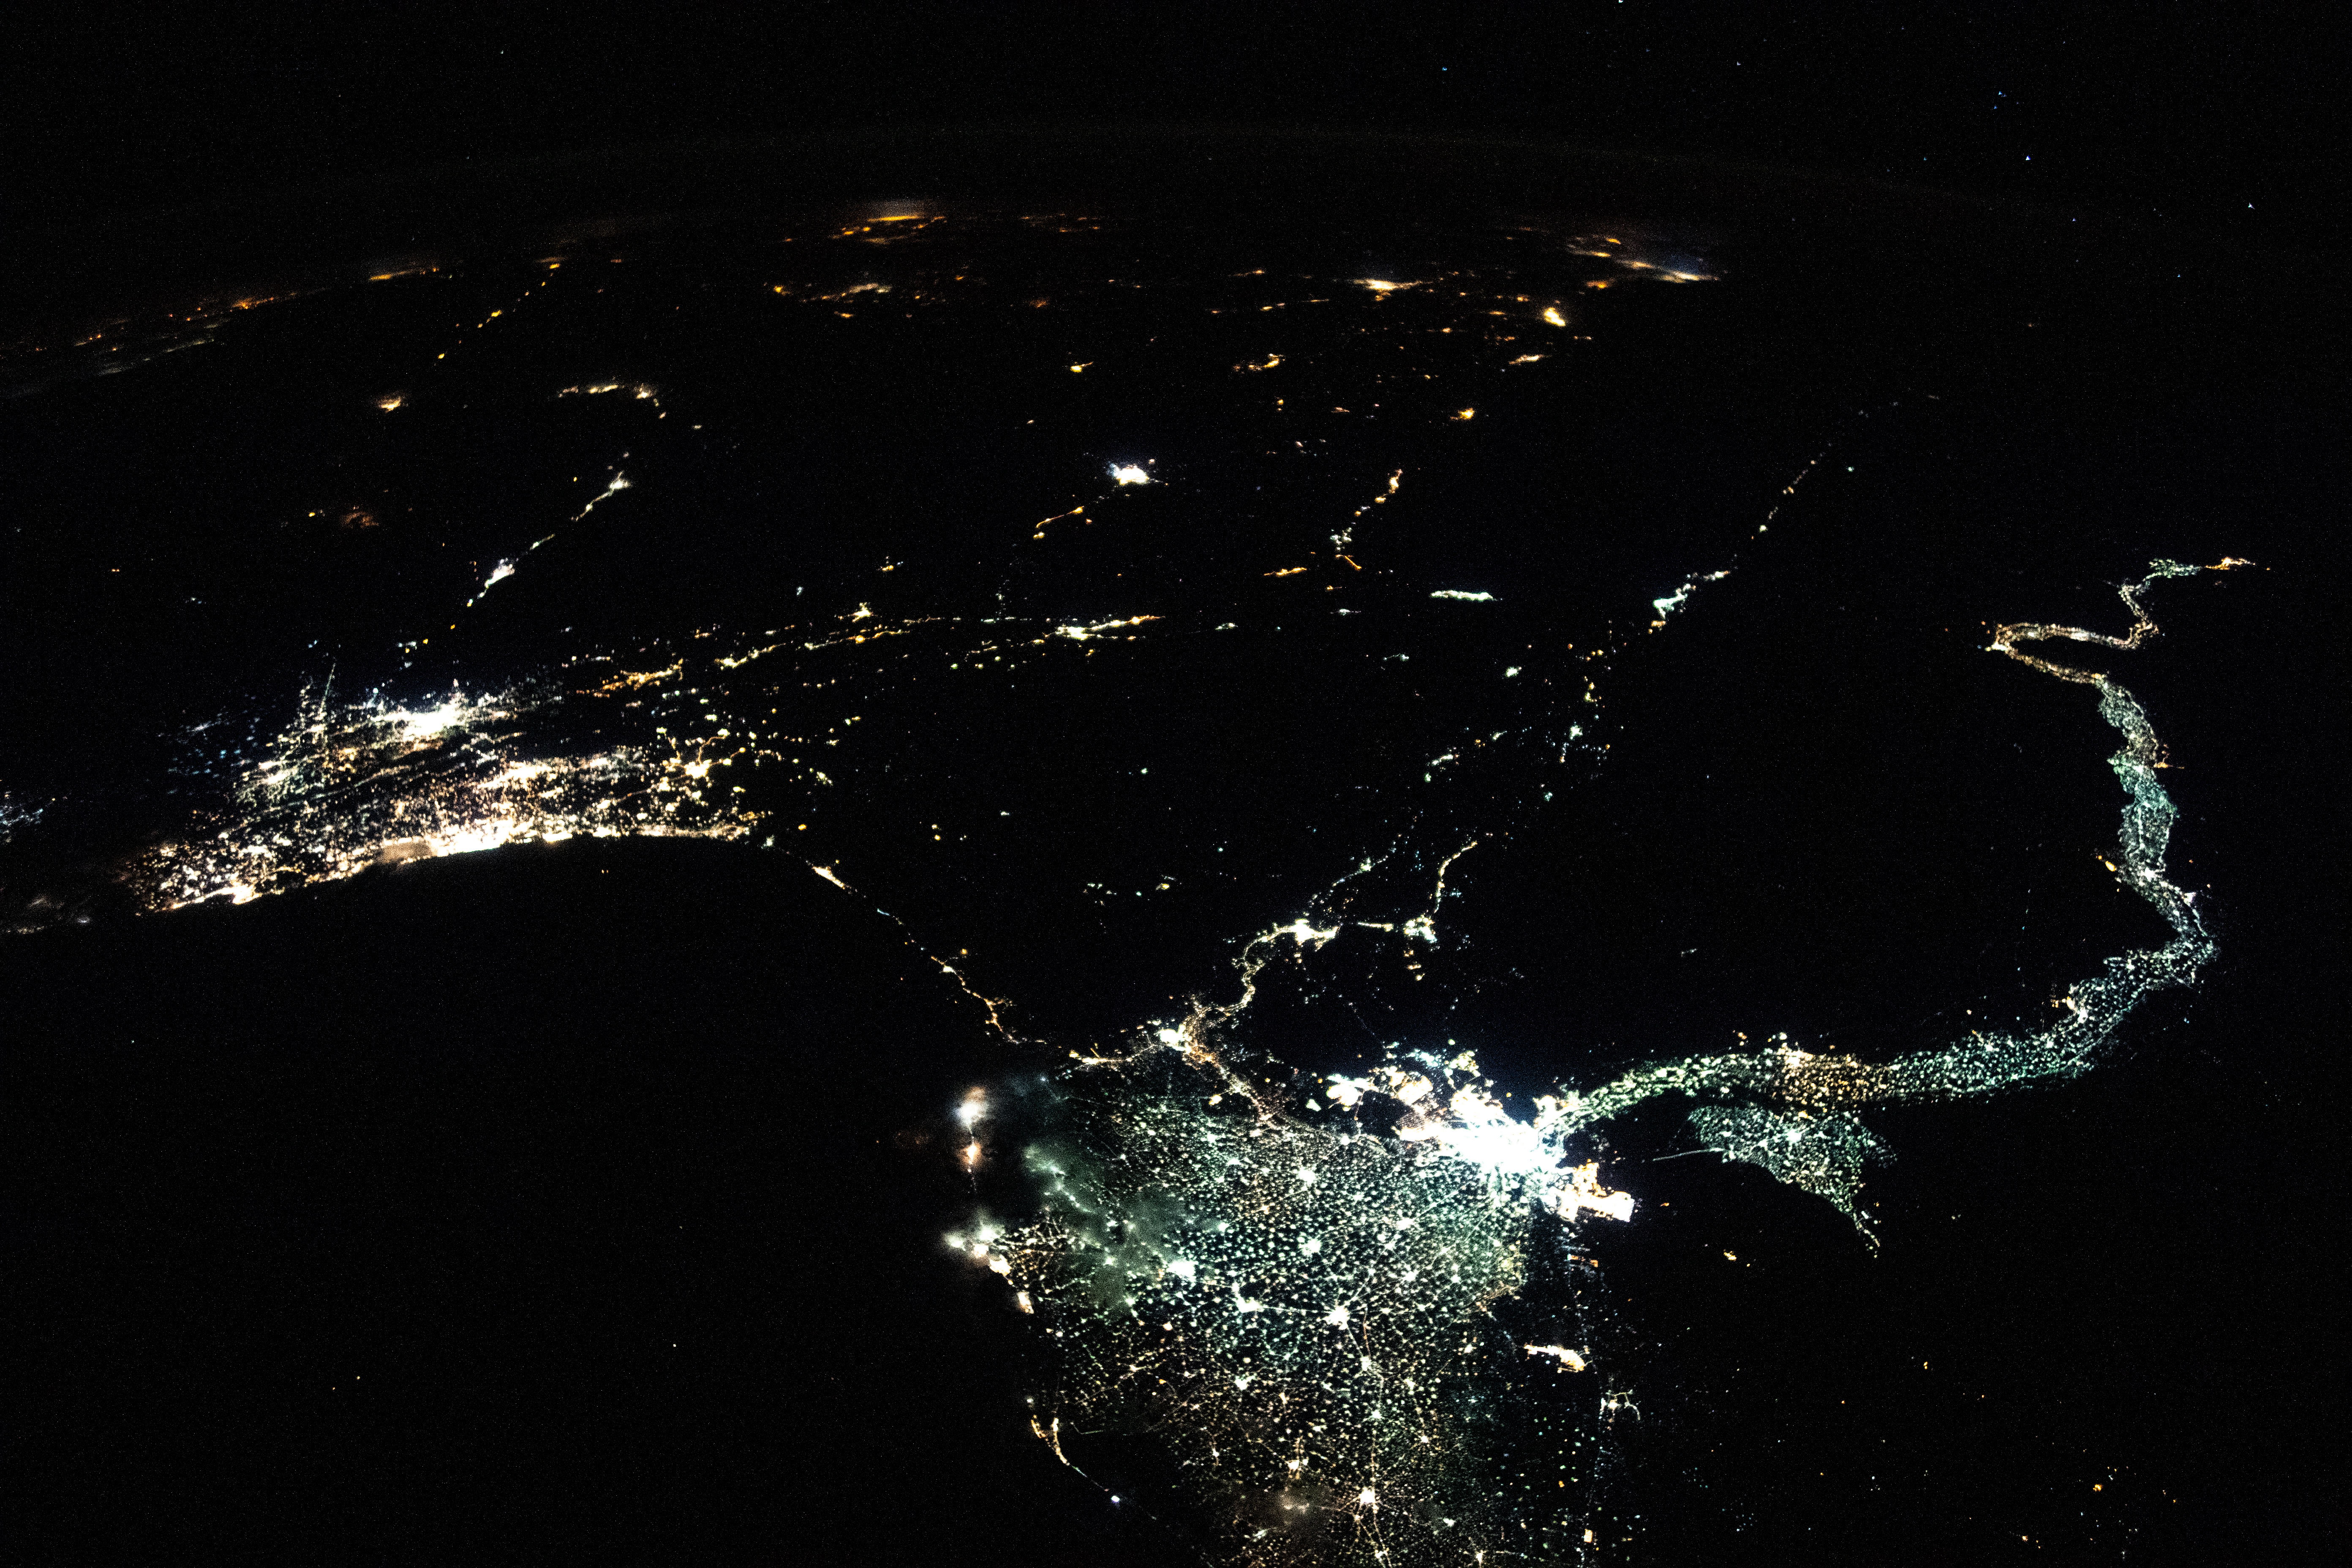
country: EGYPT
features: DARK EARTHOBS, NILE DELTA, GAZA STRIP
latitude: 28.5
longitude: 34.0
